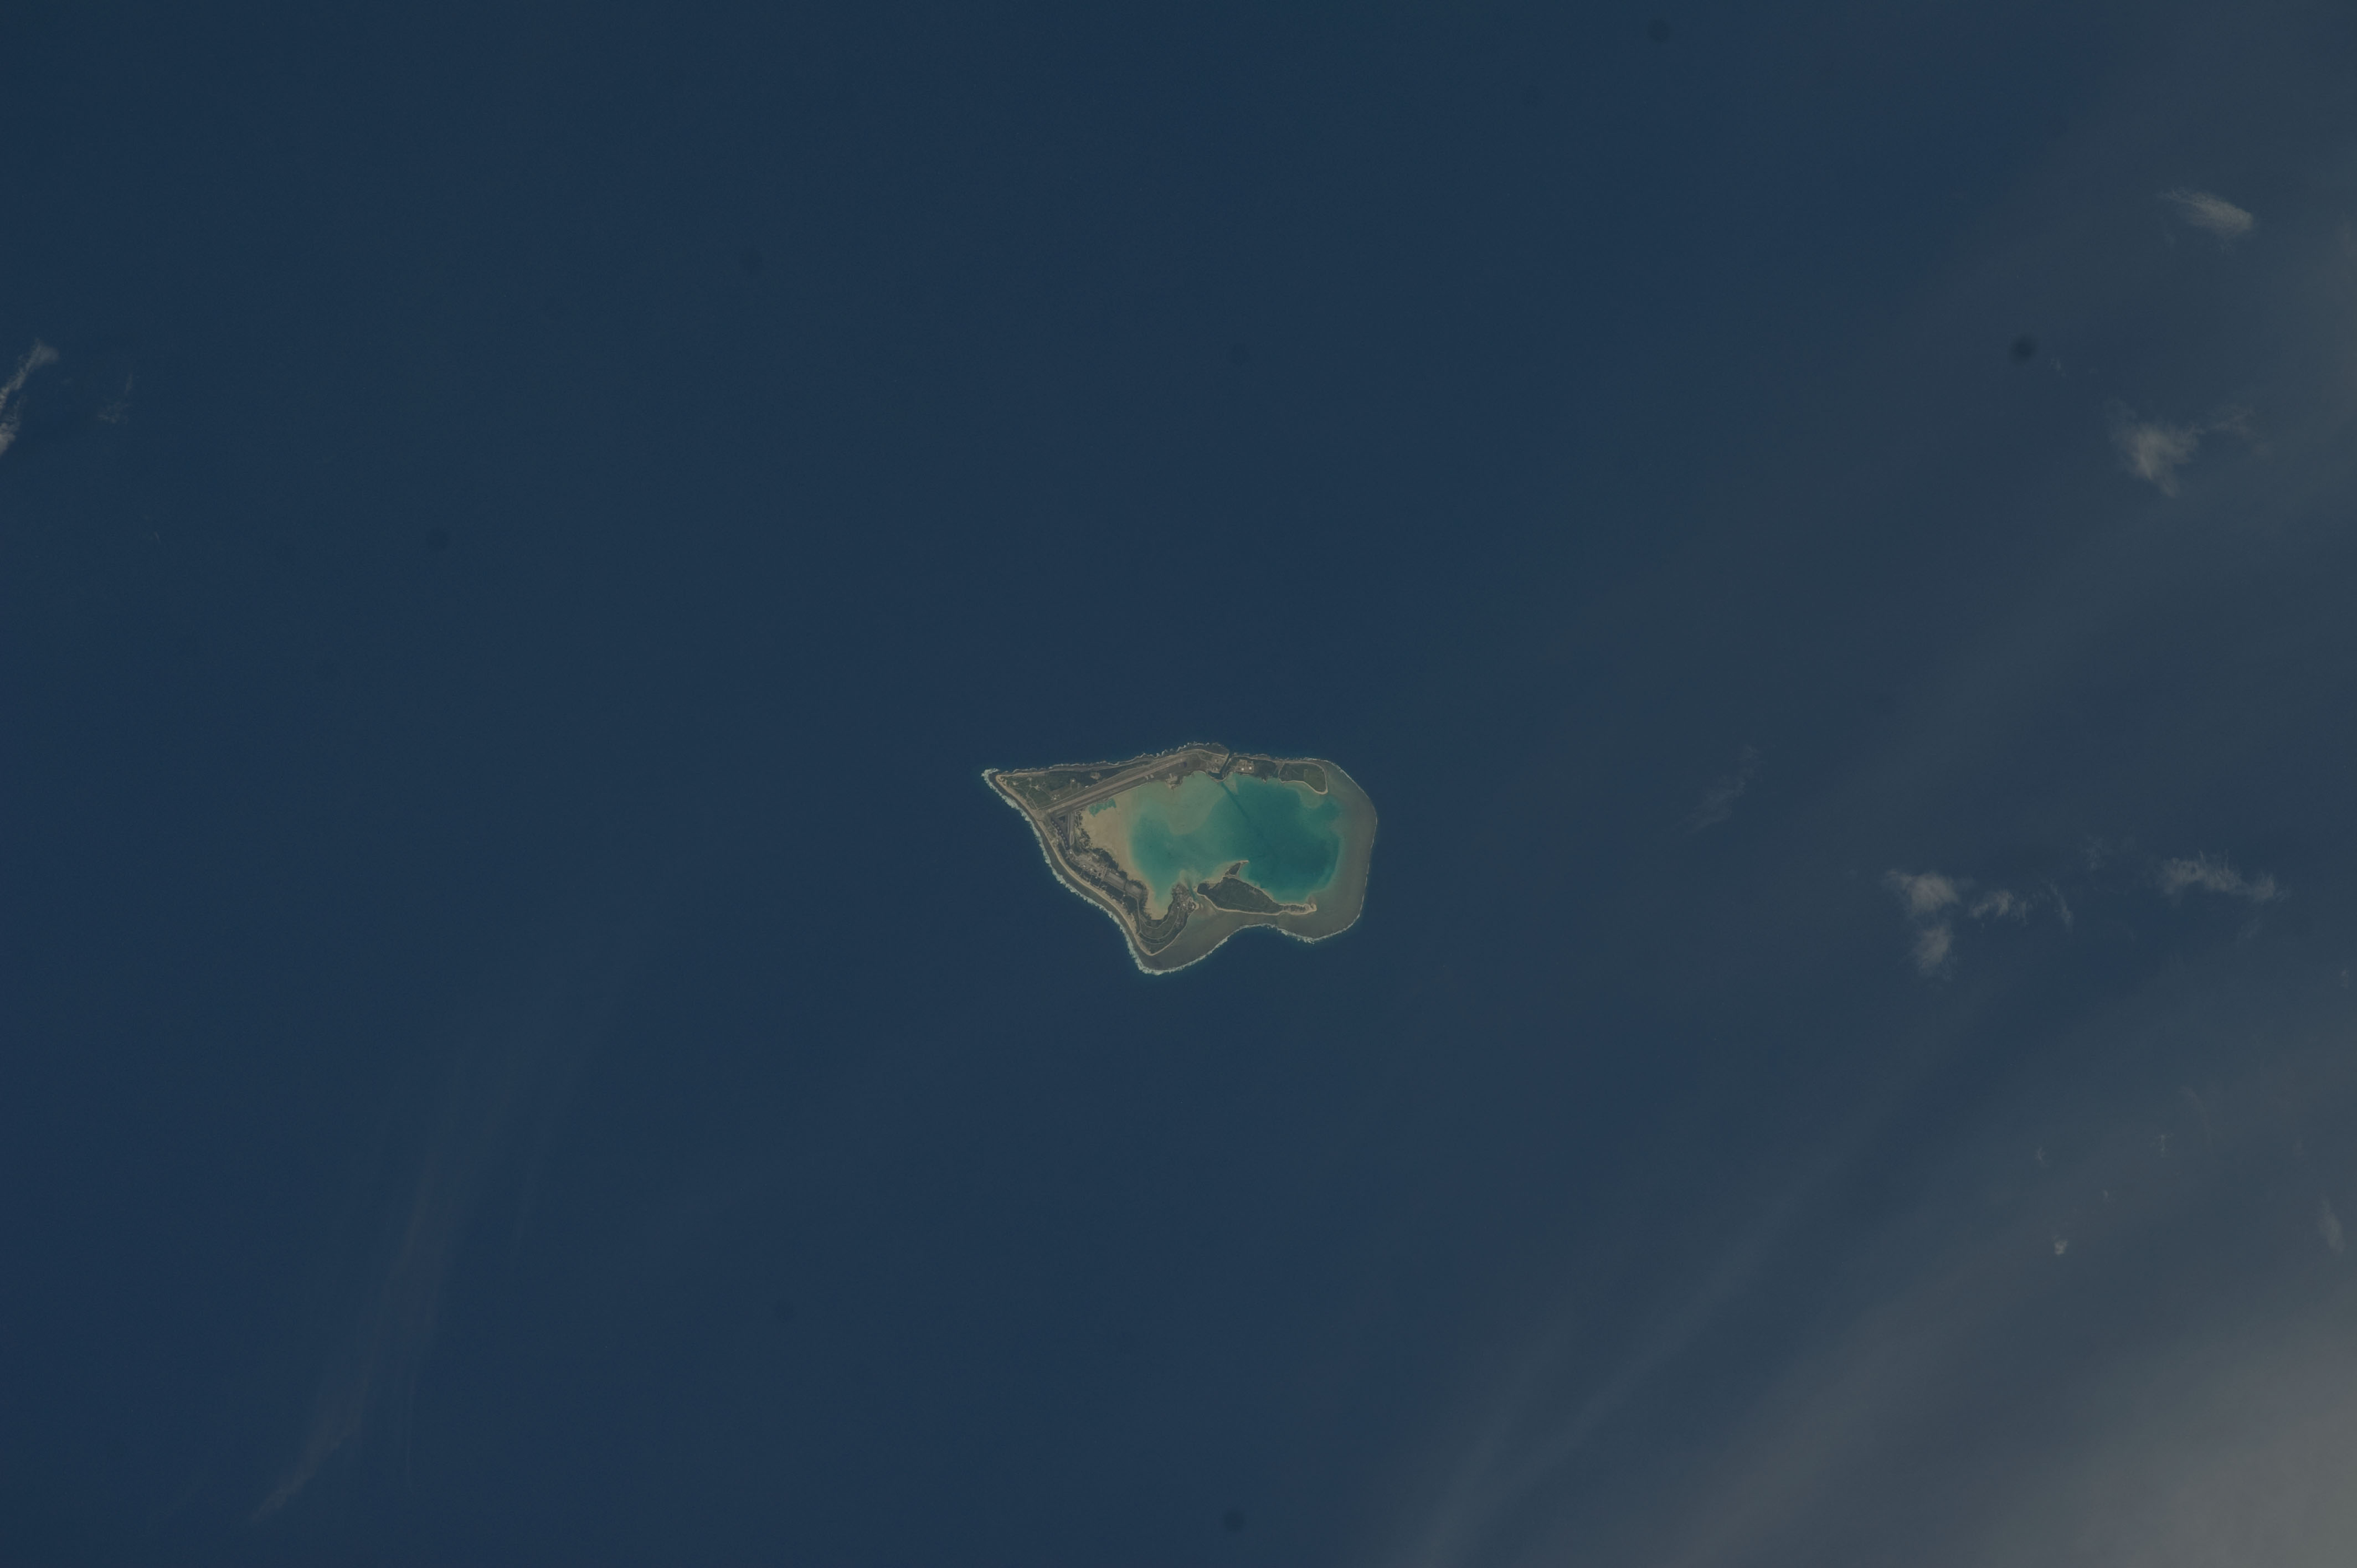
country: WAKE ISLAND
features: WAKE I., REEFS, AIRPORT, PACIFIC O.
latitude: 19.3
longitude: 166.6
